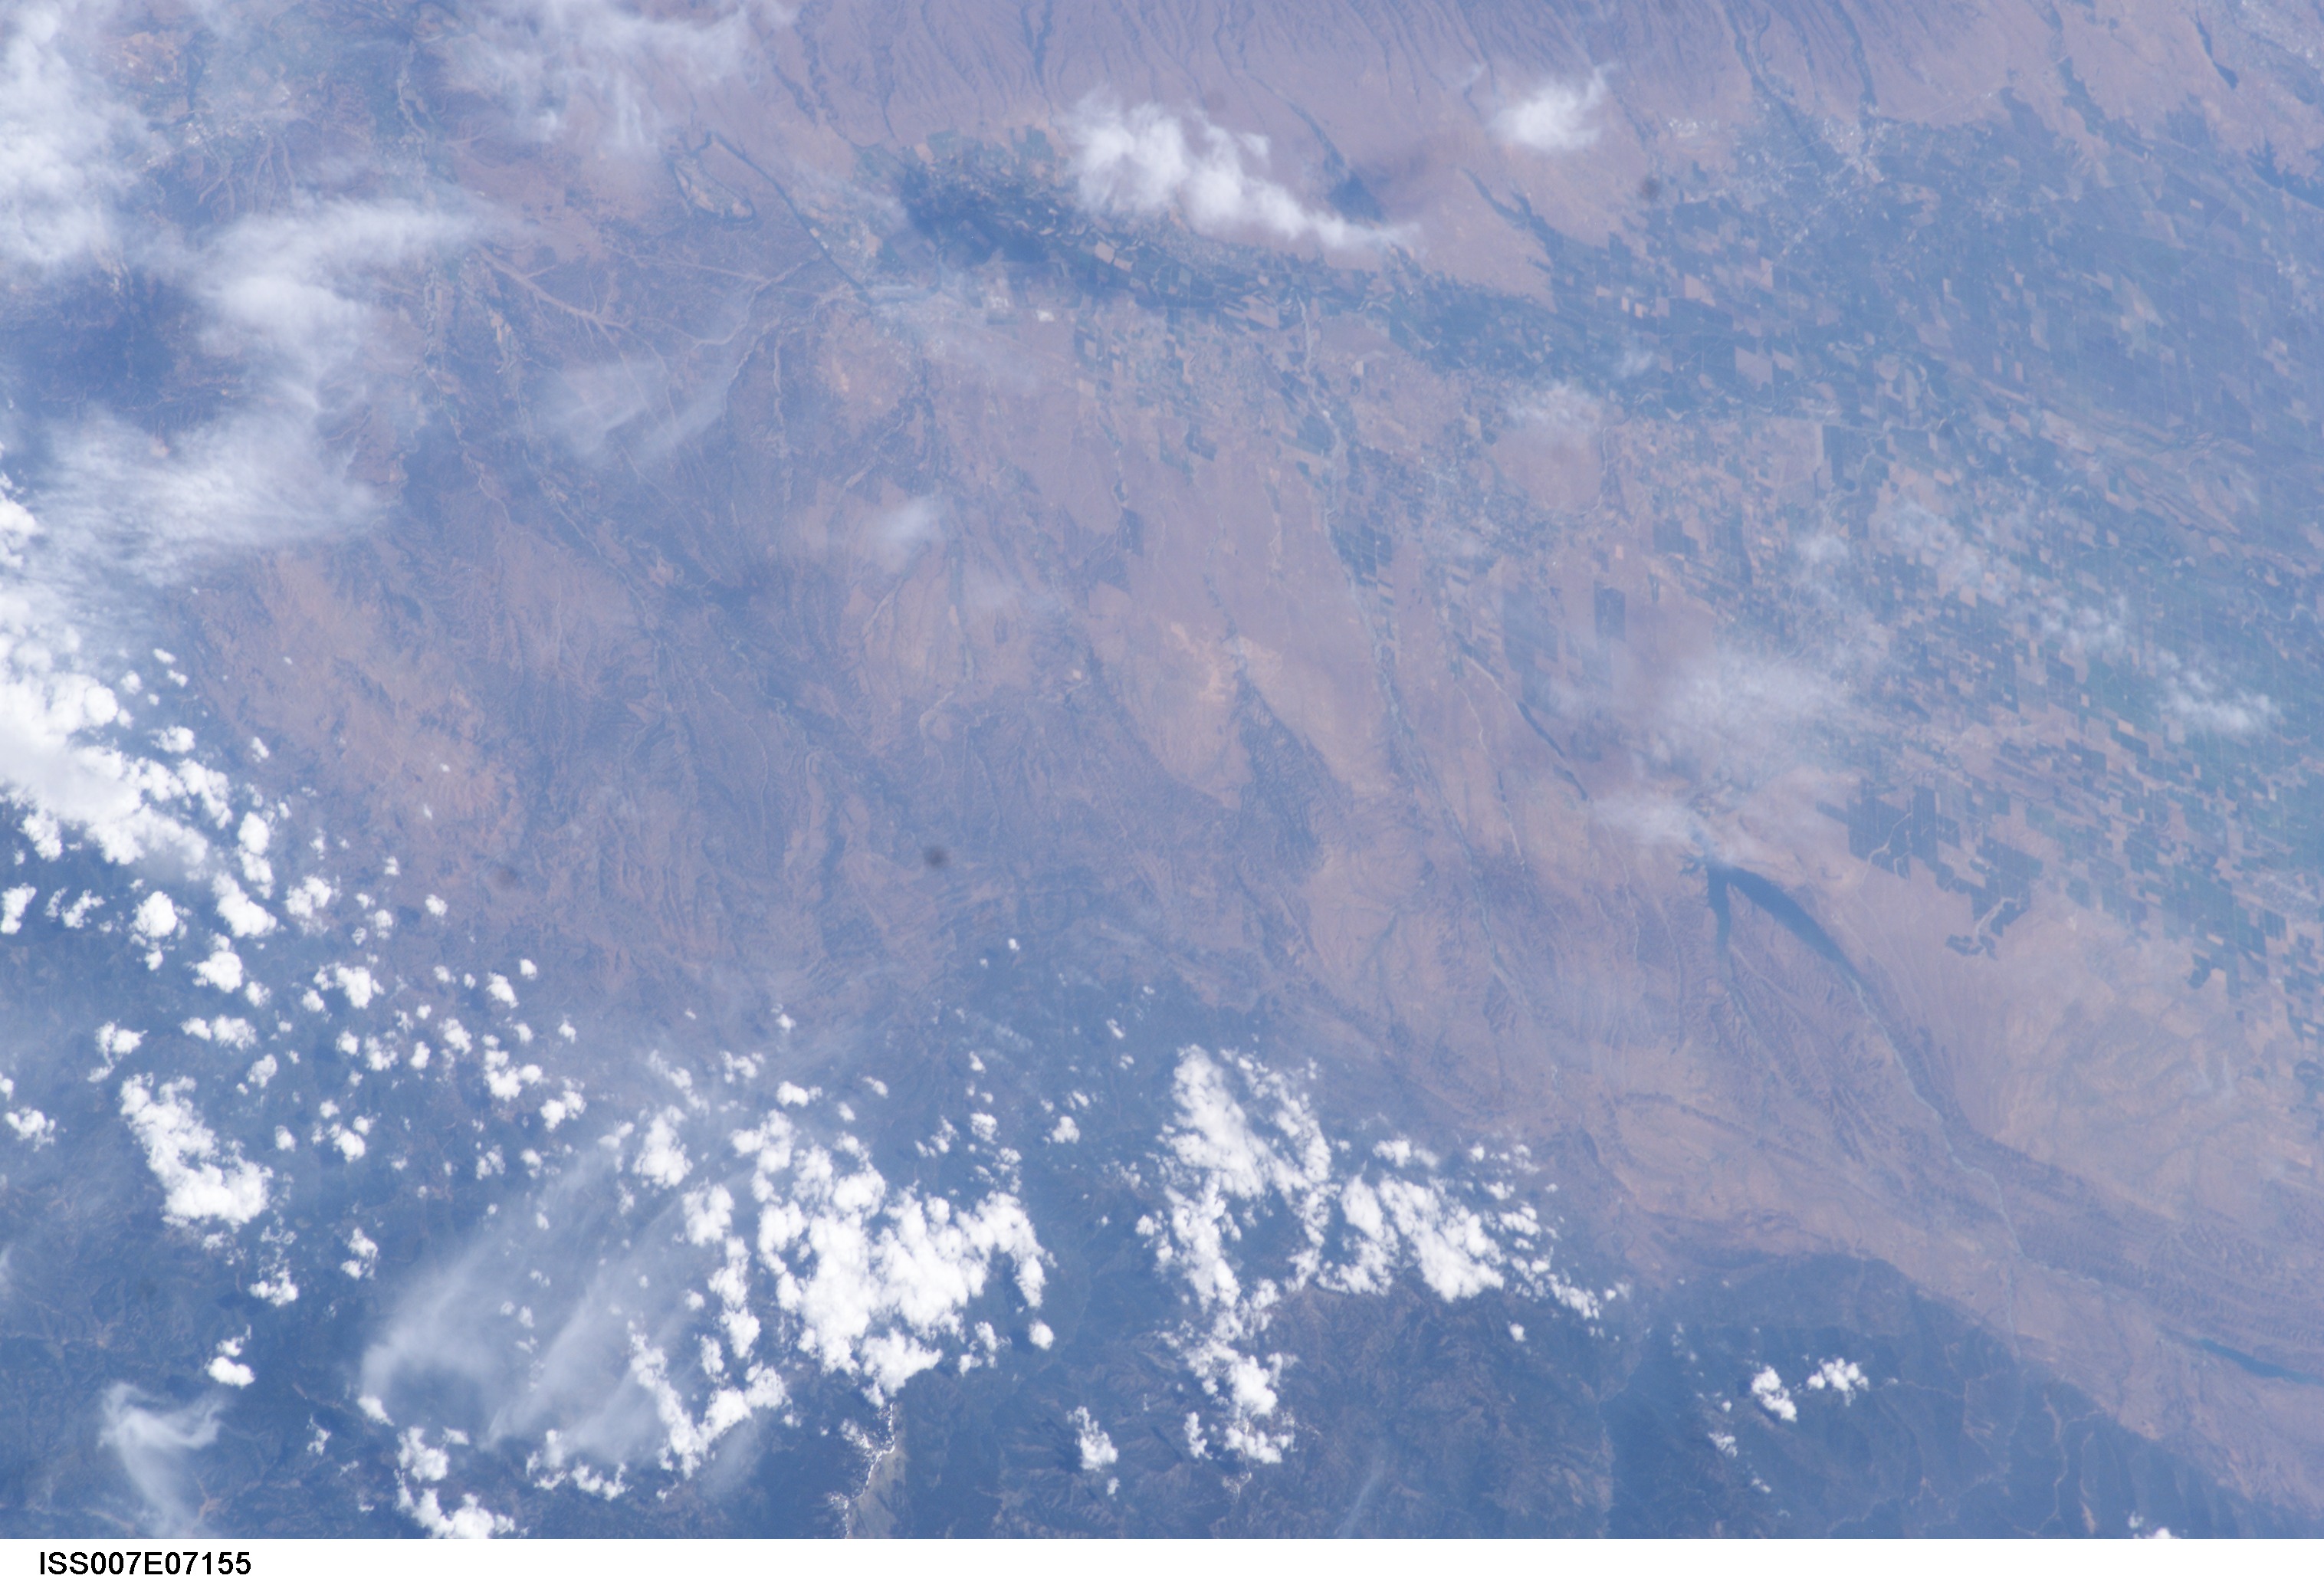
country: USA-CALIFORNIA
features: SACRAMENTO V., BLACK BUTTE LAKE
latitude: 40.0
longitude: -122.5
